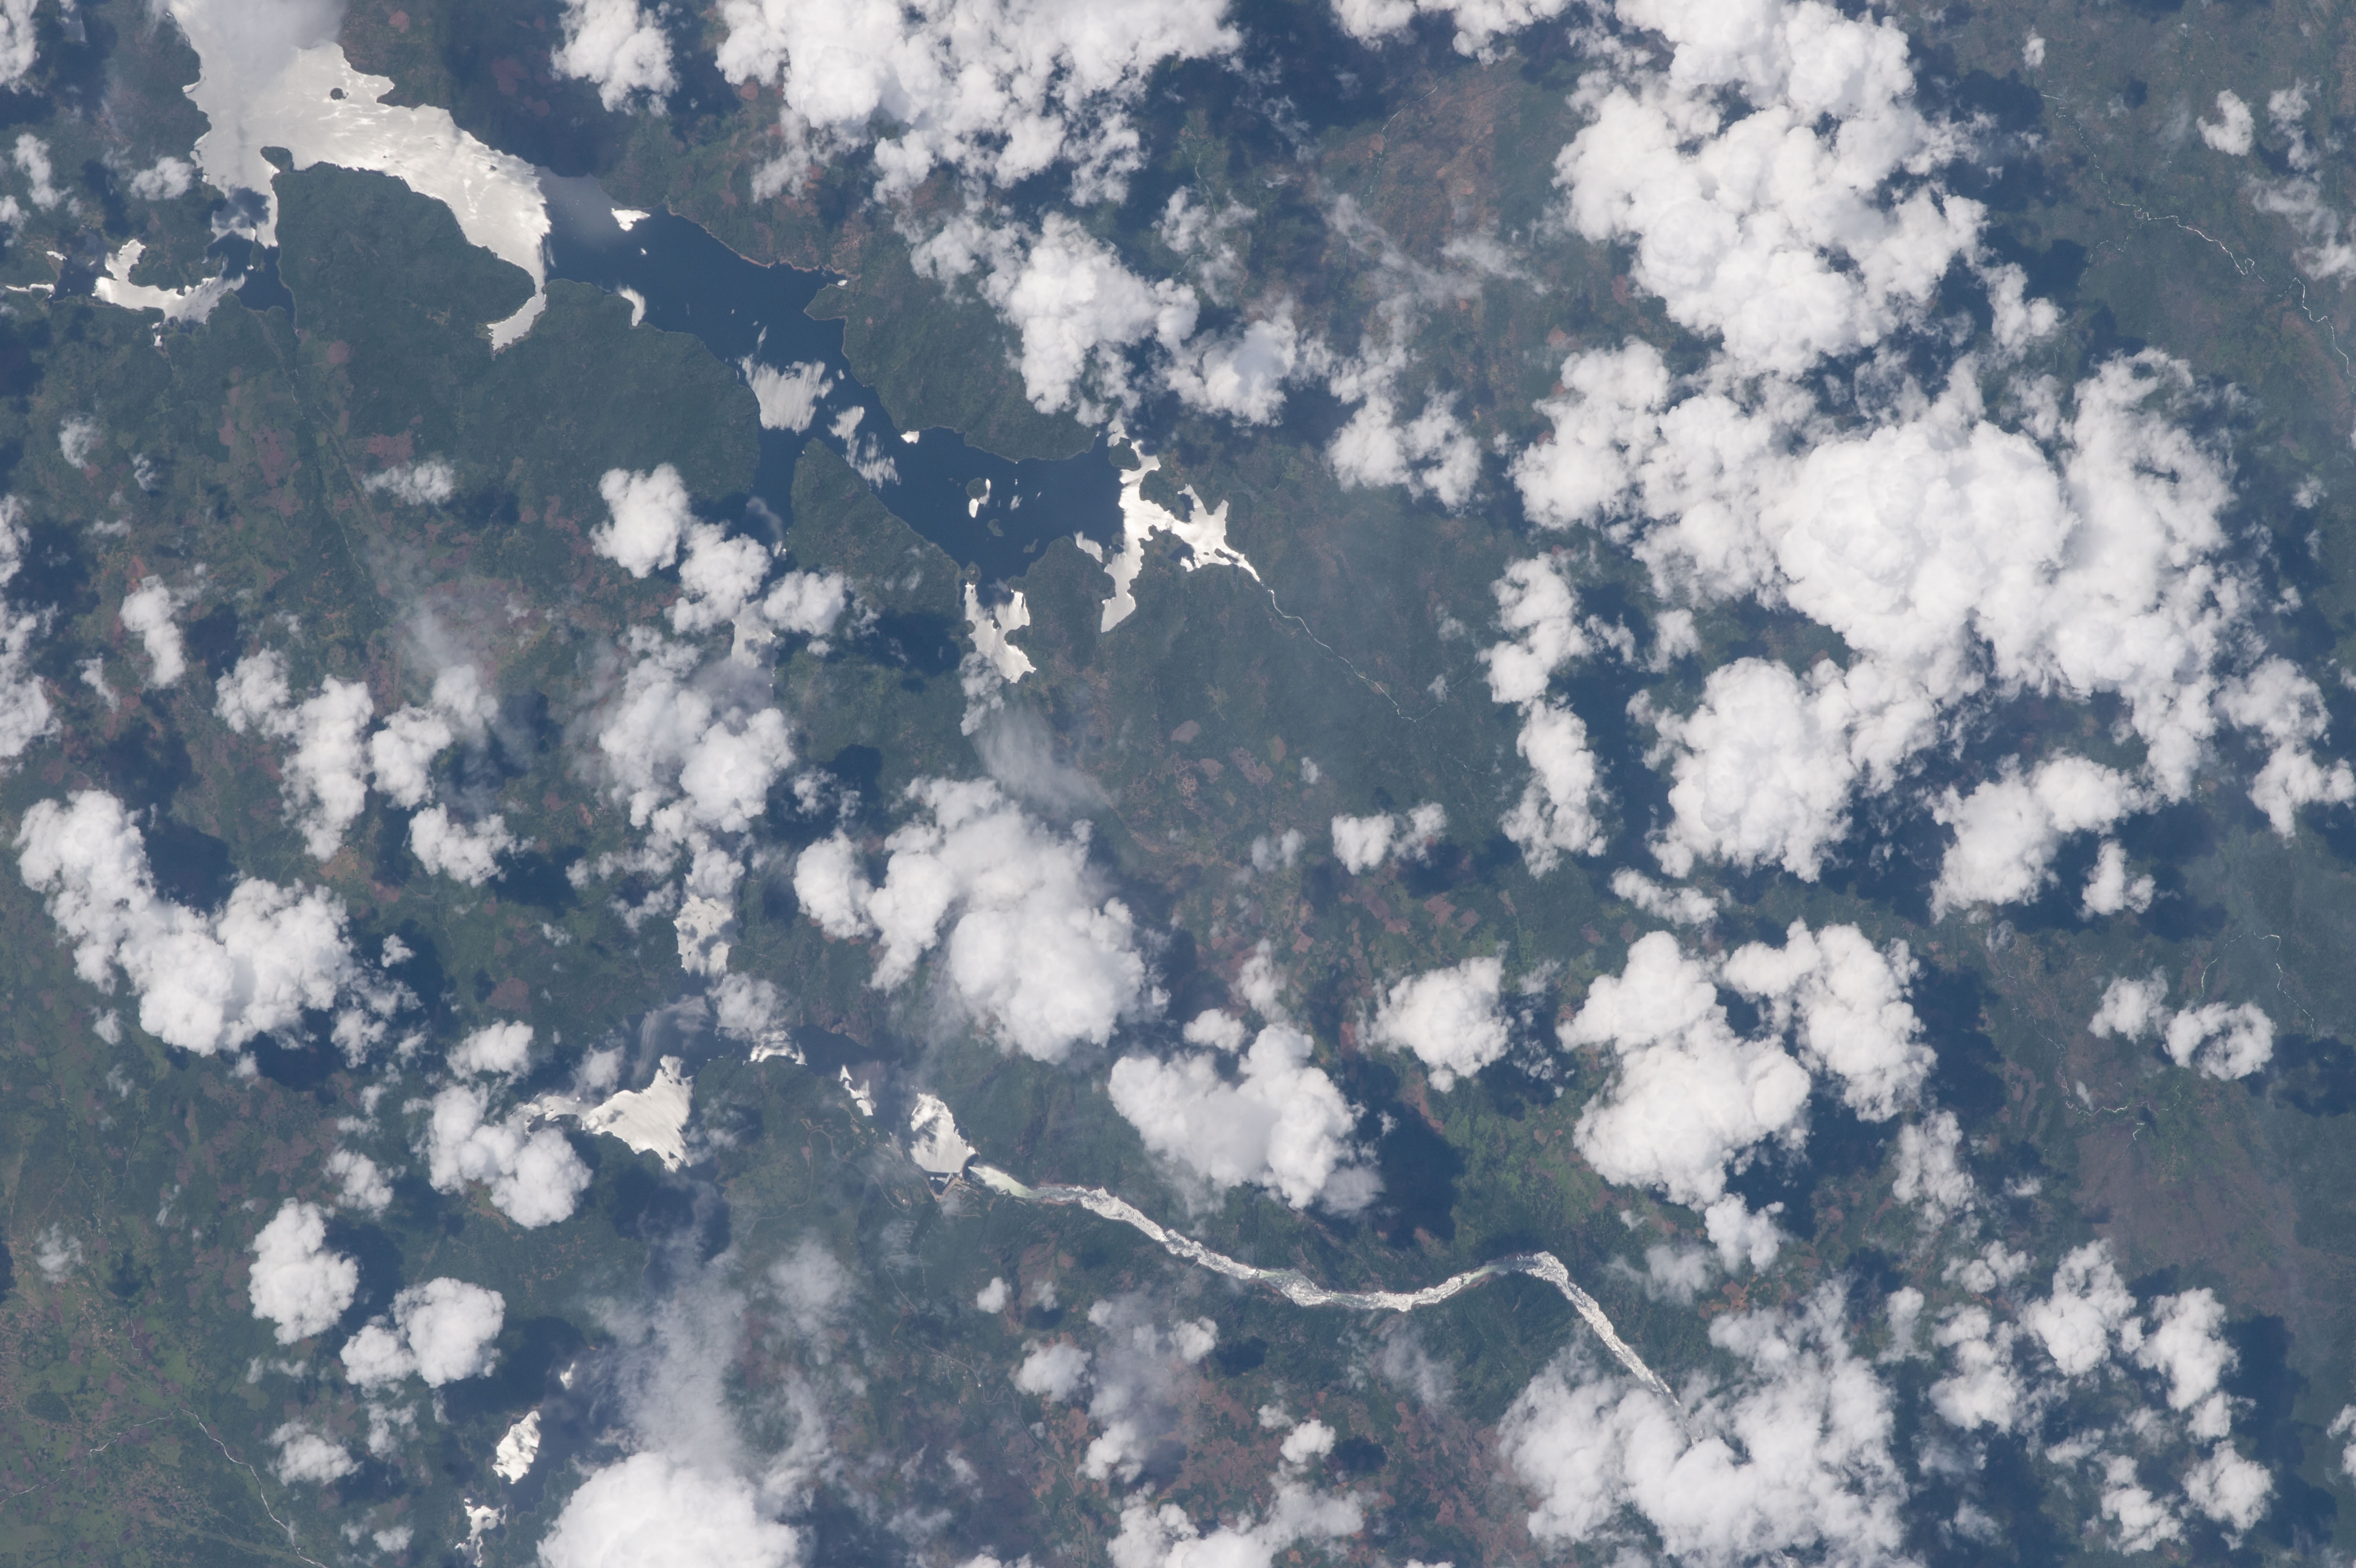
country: MOZAMBIQUE
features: CAHORA BASSA RES., GLINT, HILLS, AGR., DRAINAGE, ZAMBEZI RIVER
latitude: -15.6
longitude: 32.7
